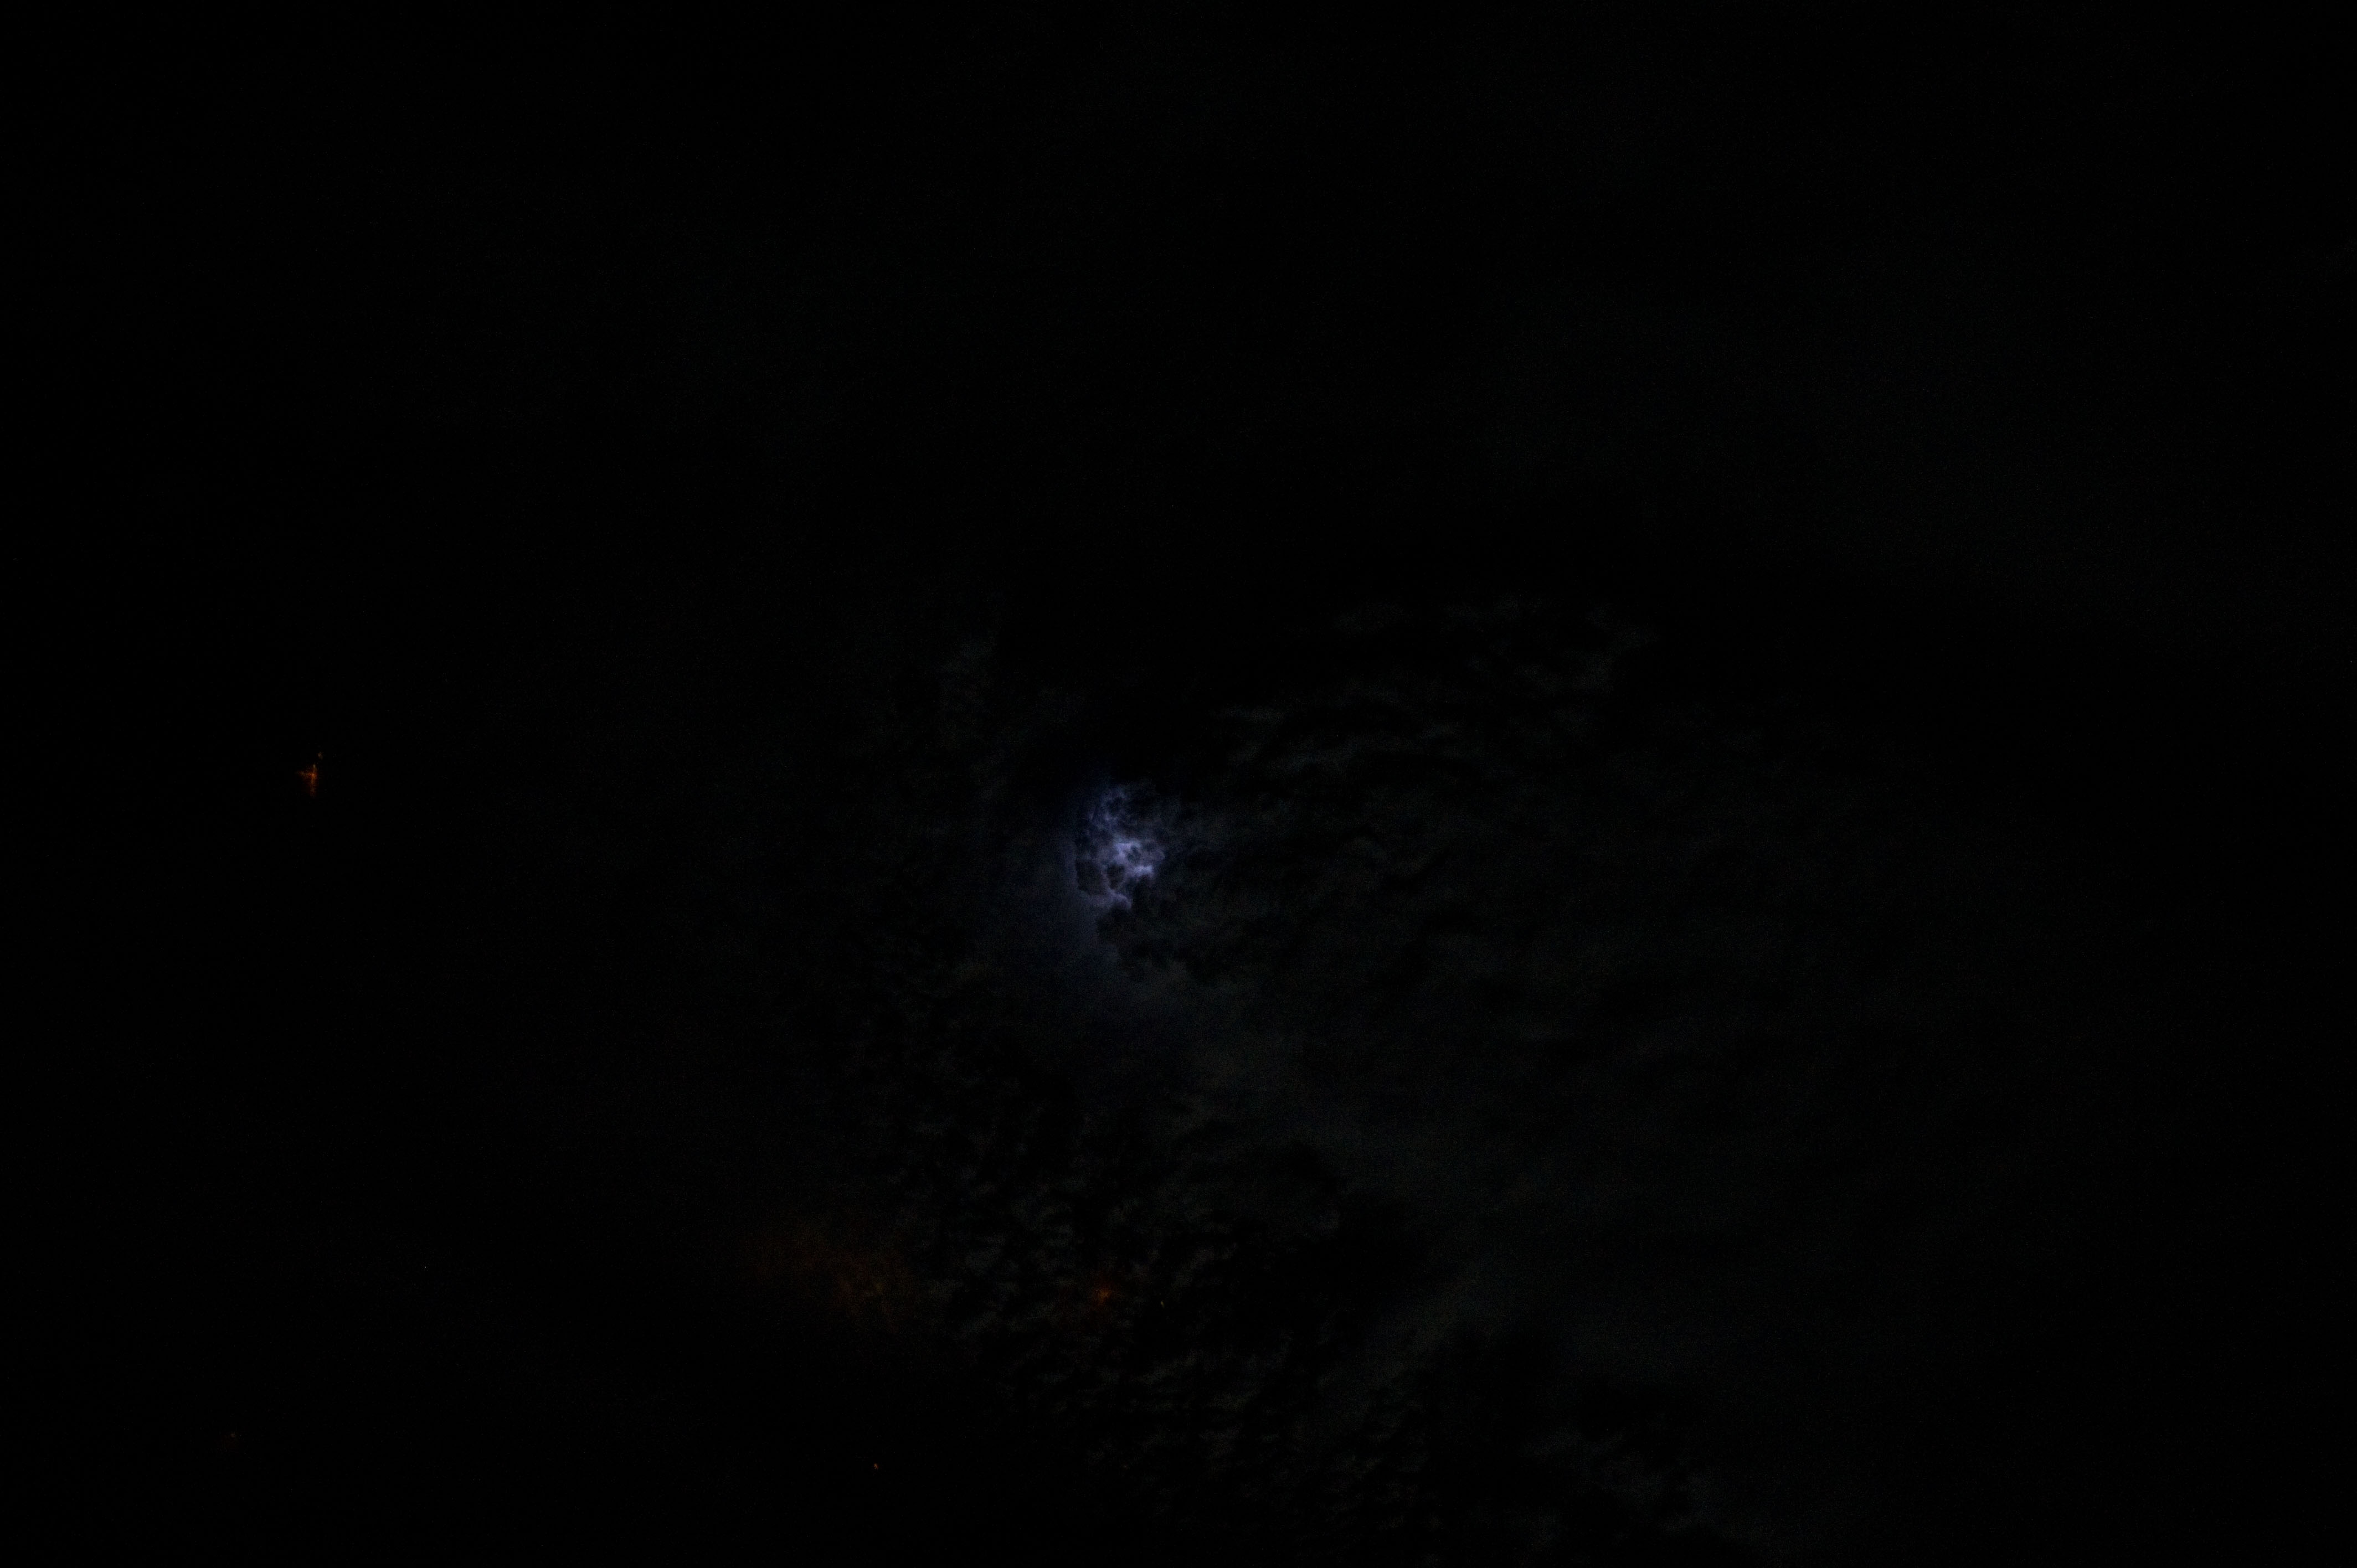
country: USA-OKLAHOMA
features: LIGHTNING AT NIGHT
